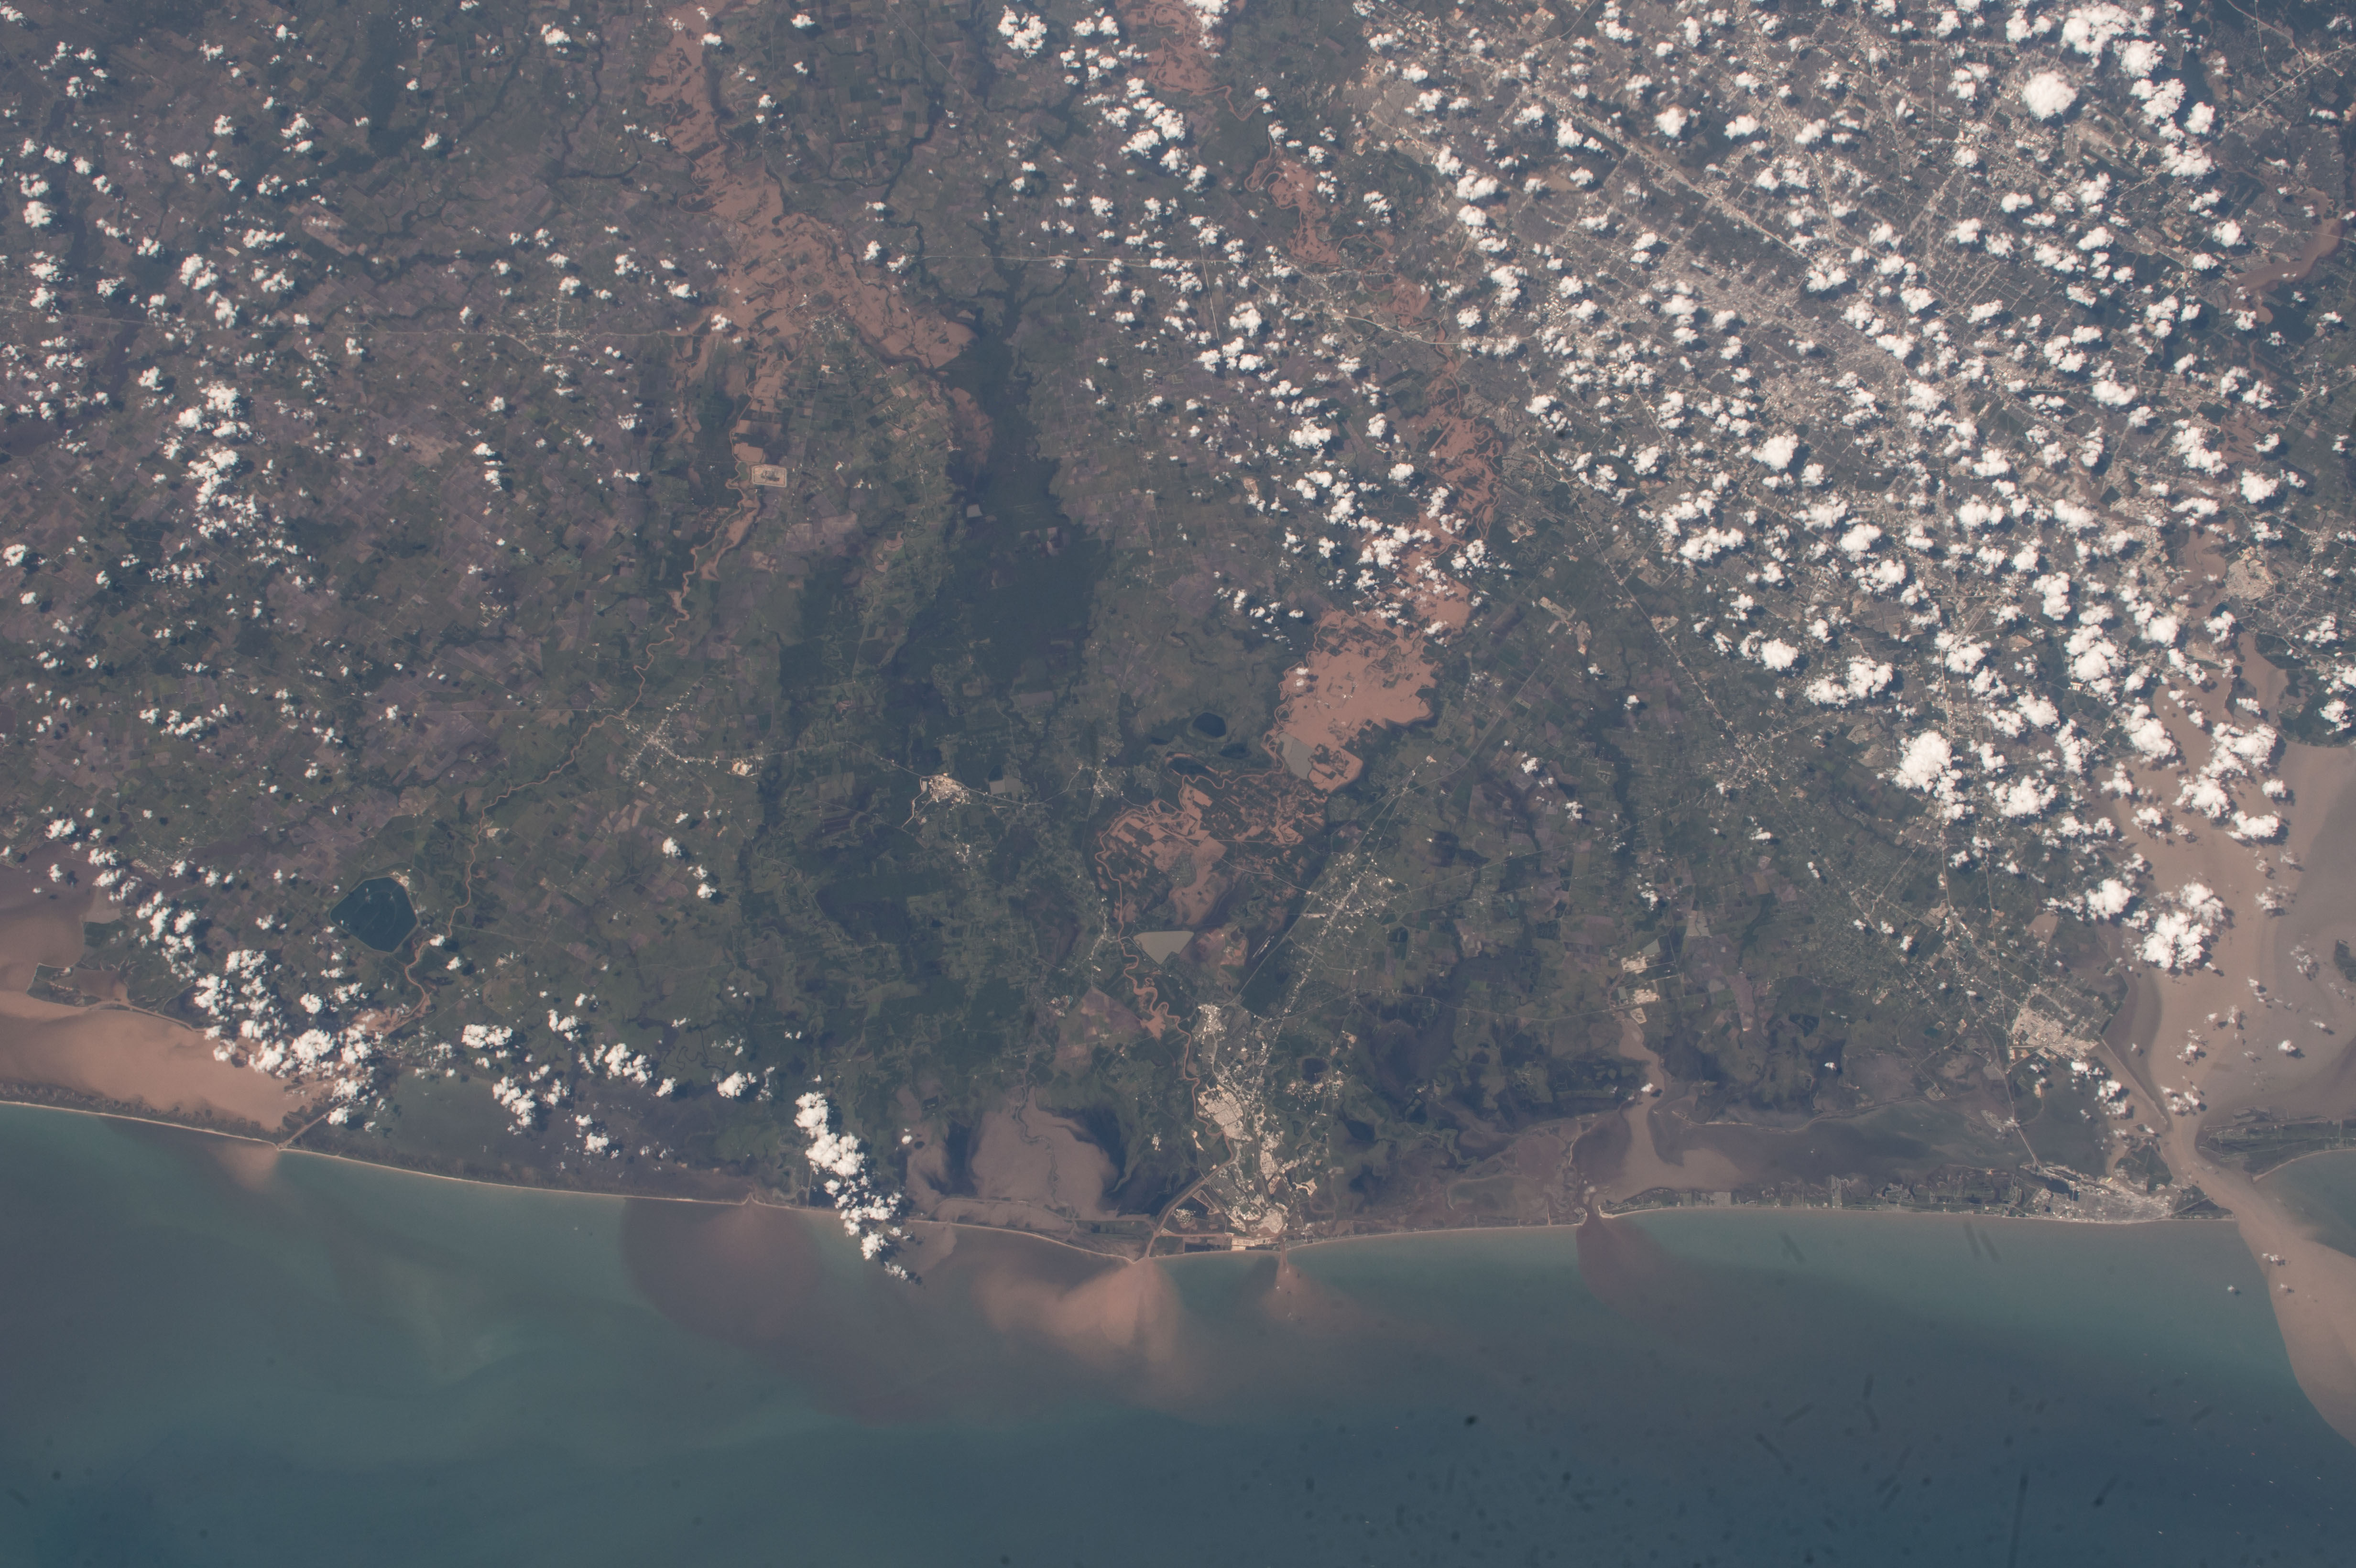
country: USA-TEXAS
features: FLOODING, HOUSTON, GALVESTON BAY, MATAGORDA, BRAZOS R.
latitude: 29.2
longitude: -95.6
